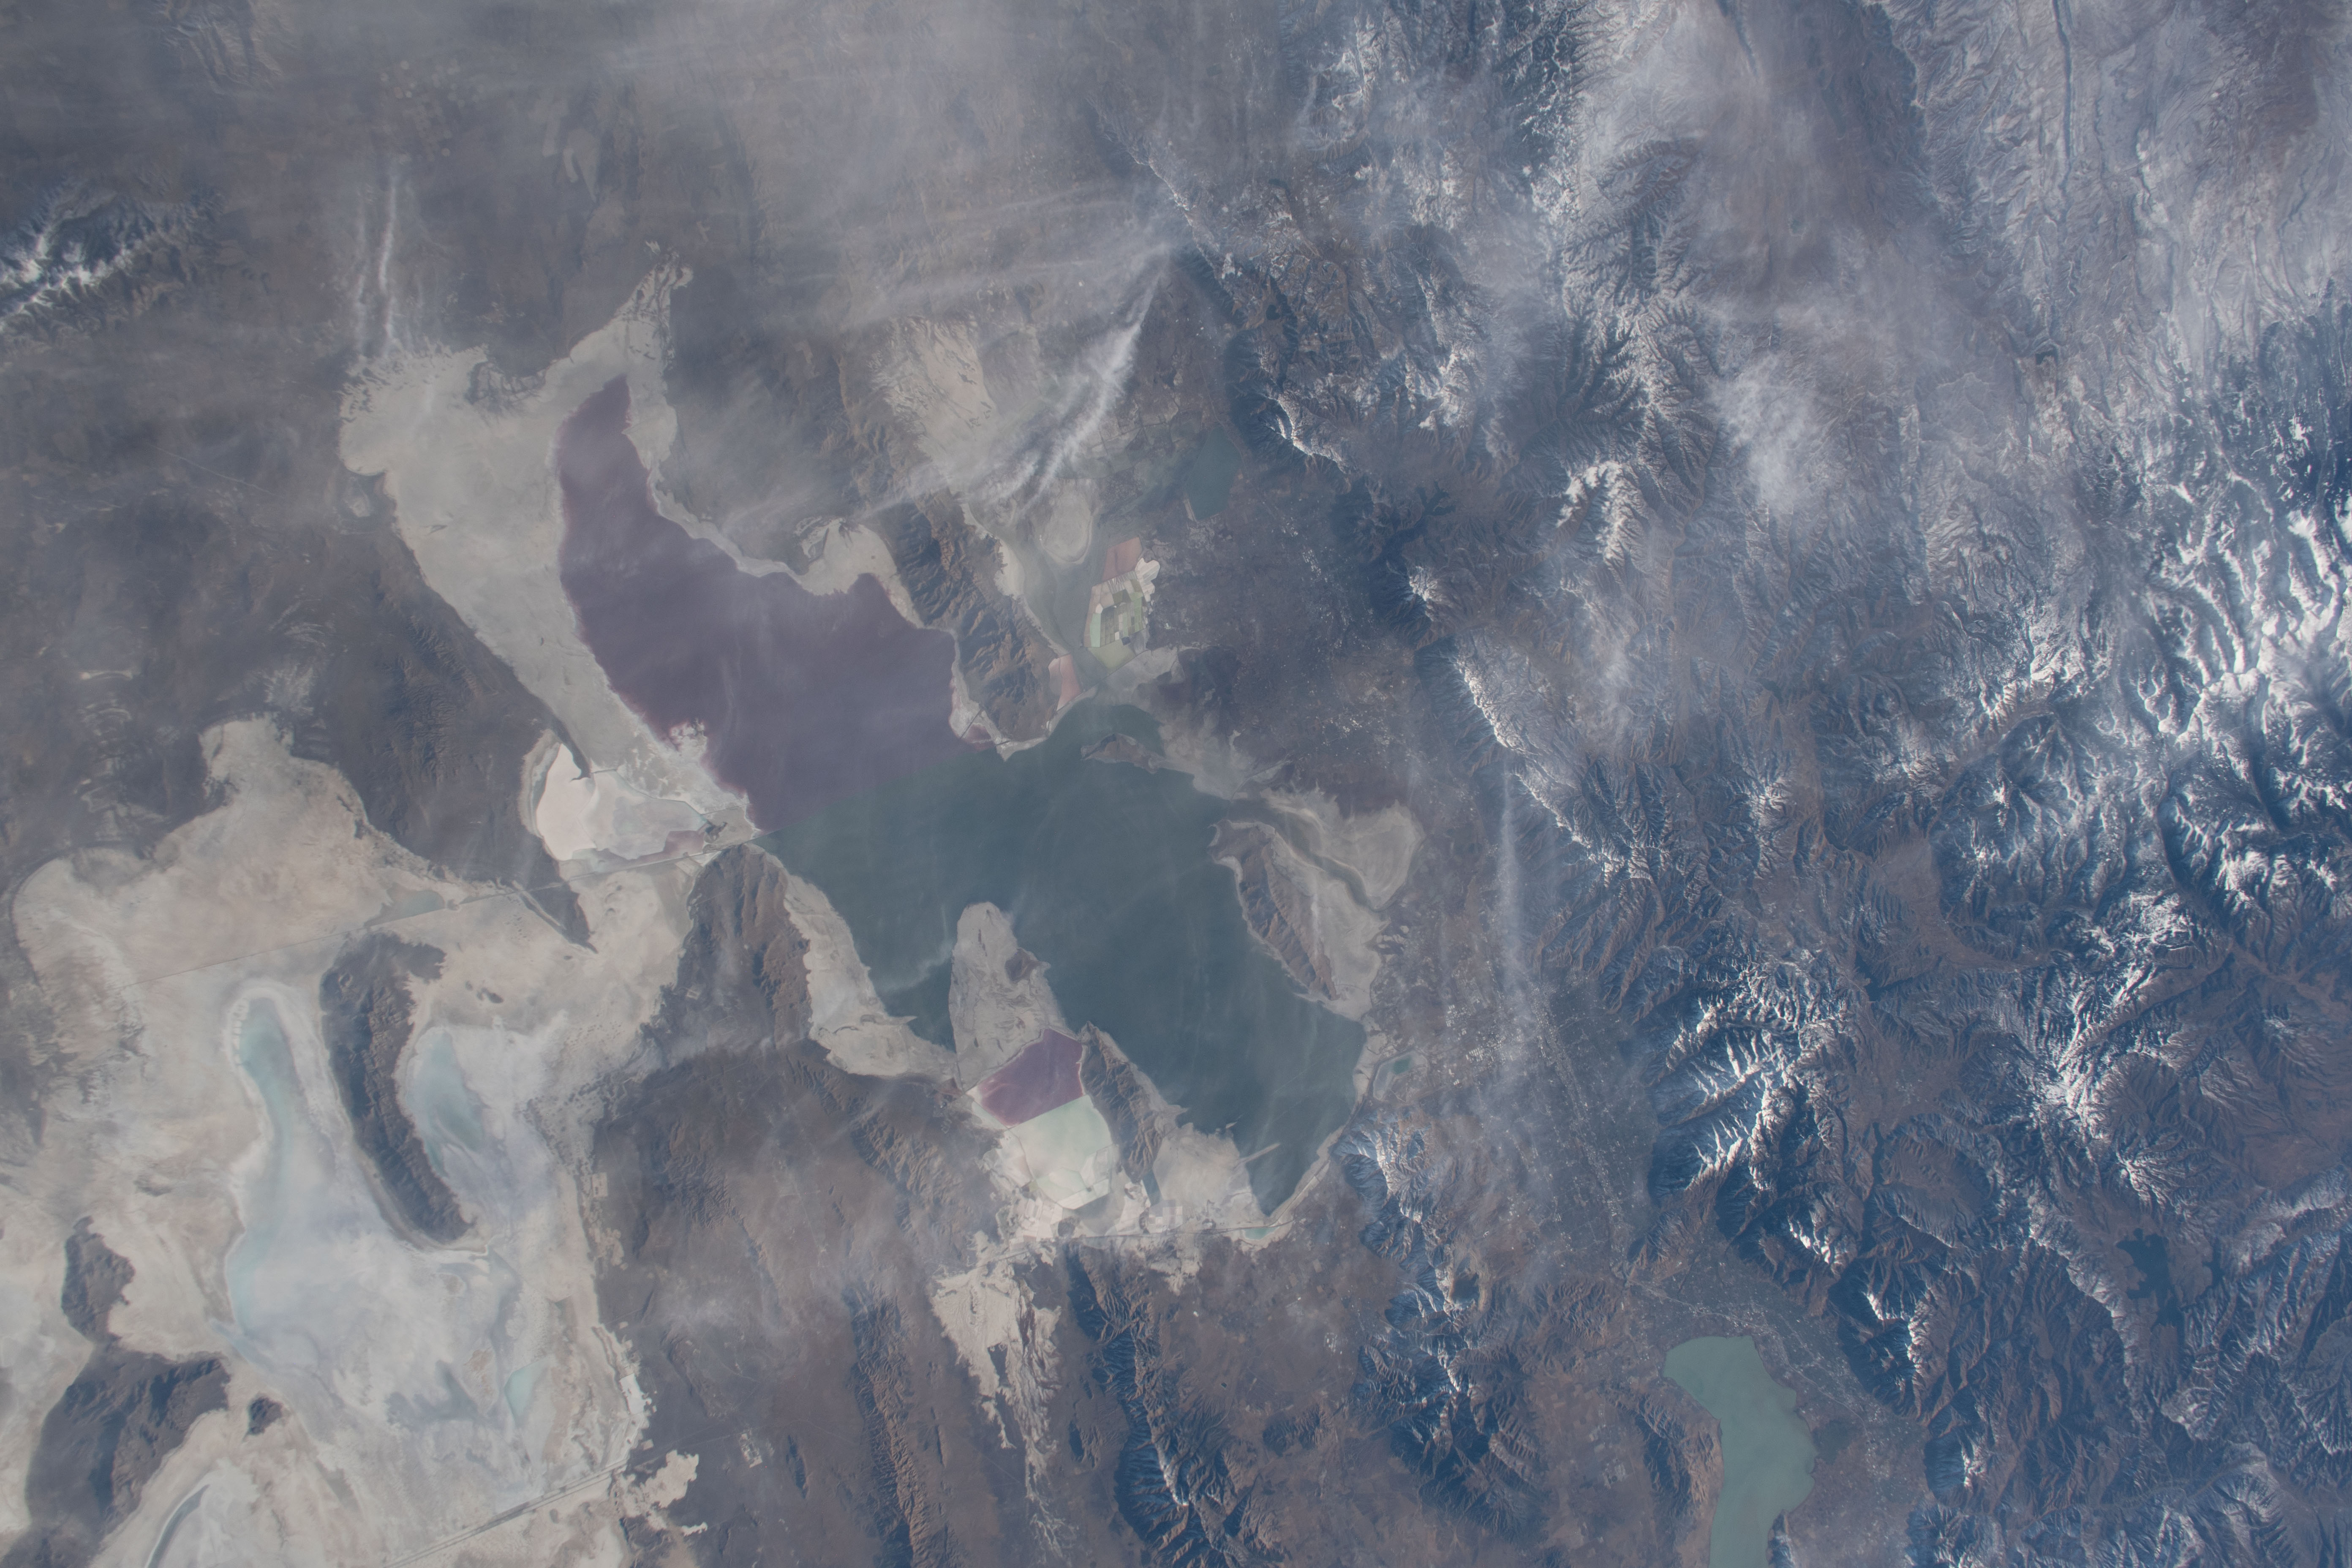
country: USA-UTAH
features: GREAT SALT LAKE
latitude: 41.0
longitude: -112.0
